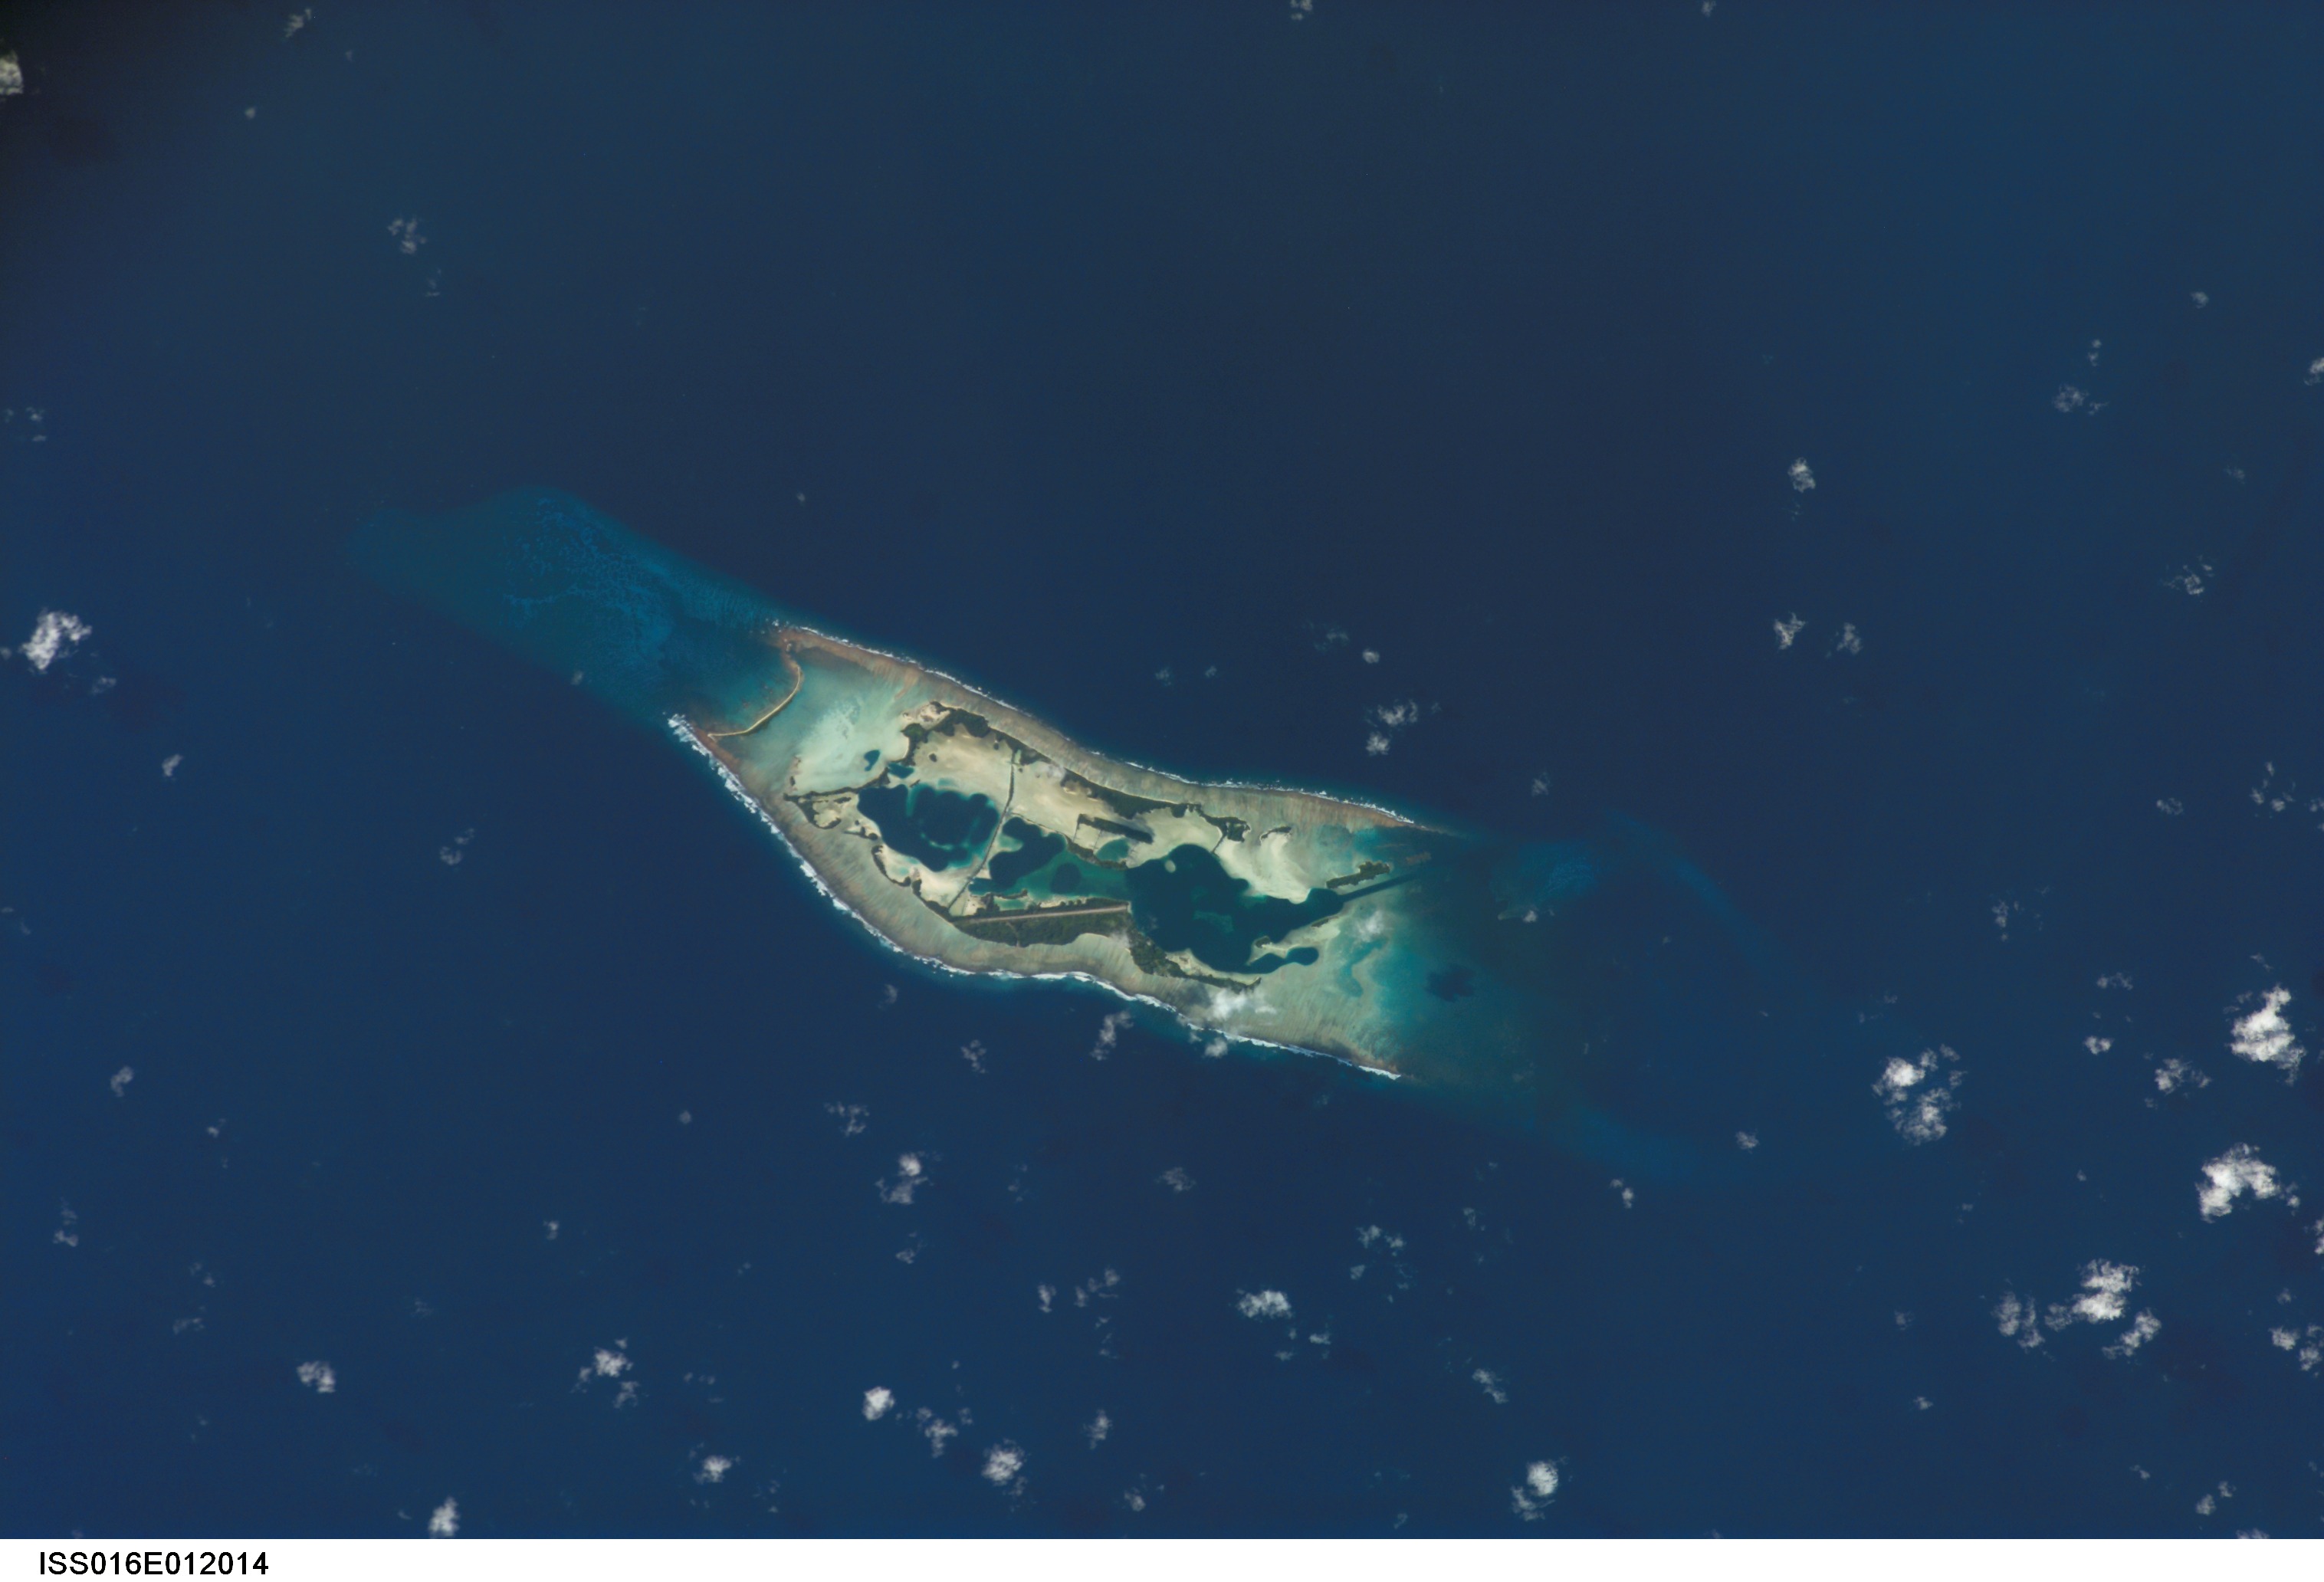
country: KIRIBATI
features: PALMYRA I., REEFS, LAG.
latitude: 5.9
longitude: -162.1
